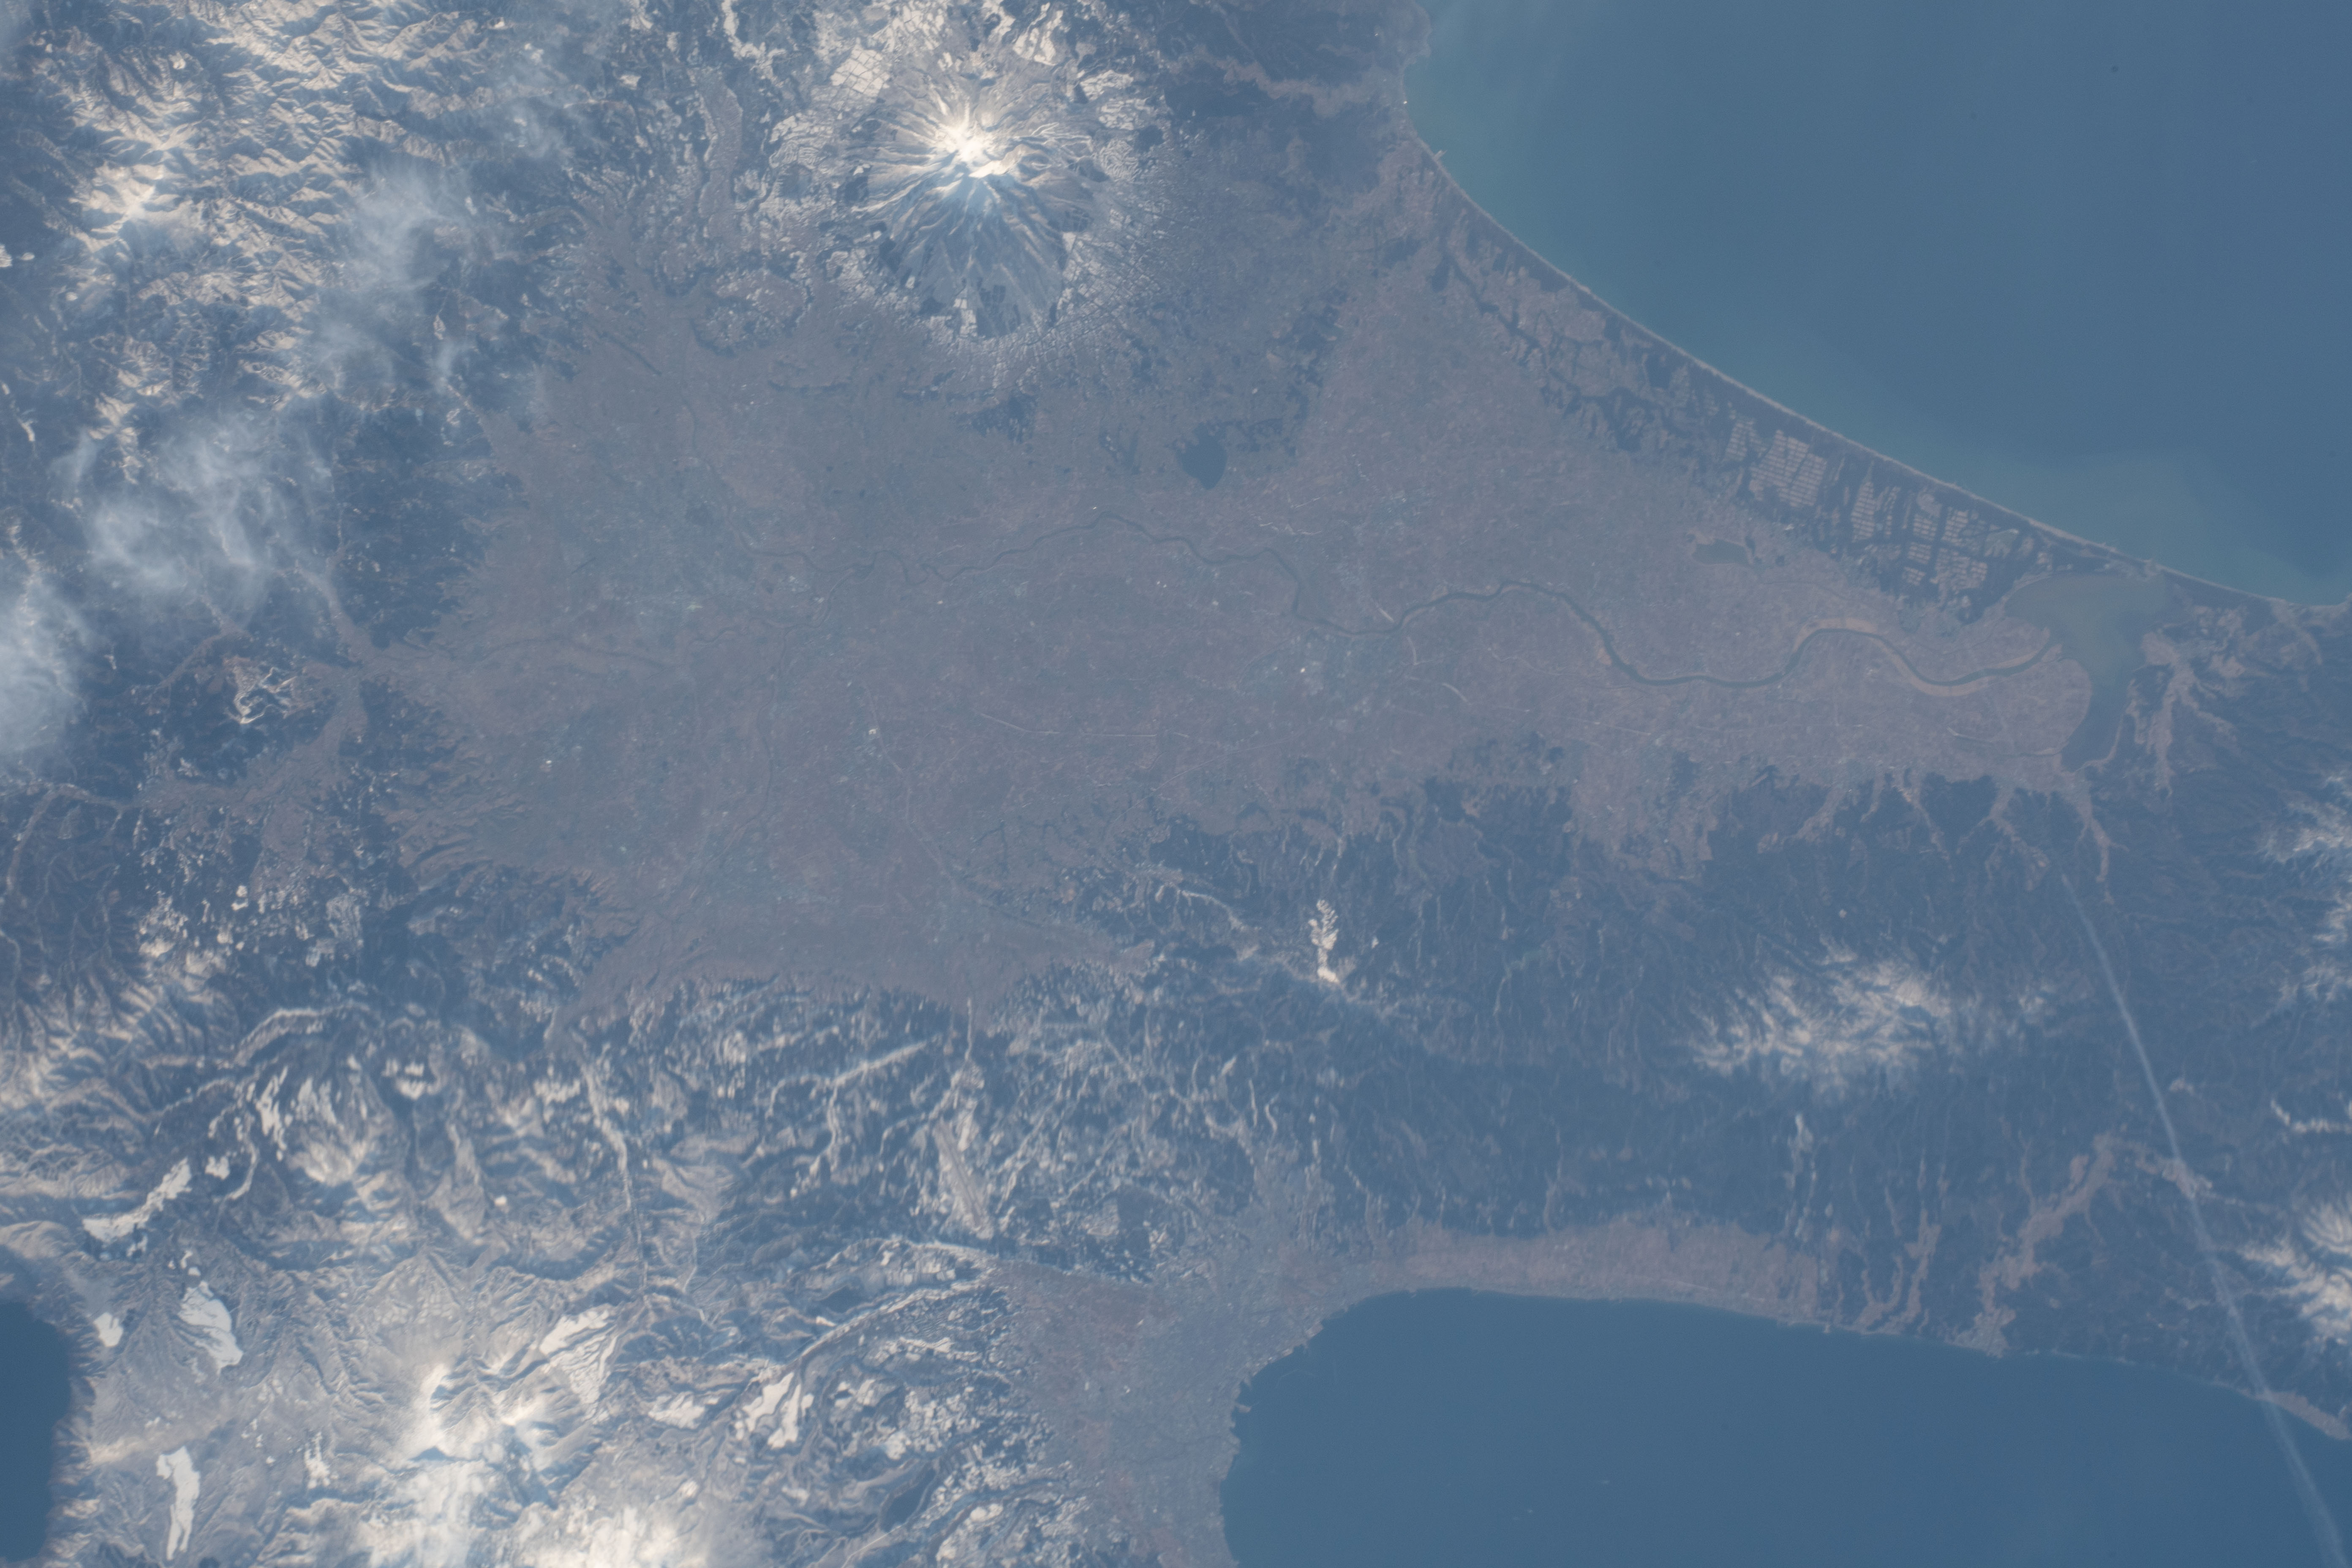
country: JAPAN
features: AOMORI WAN, ITAYANAGI
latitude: 40.8
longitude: 140.5
